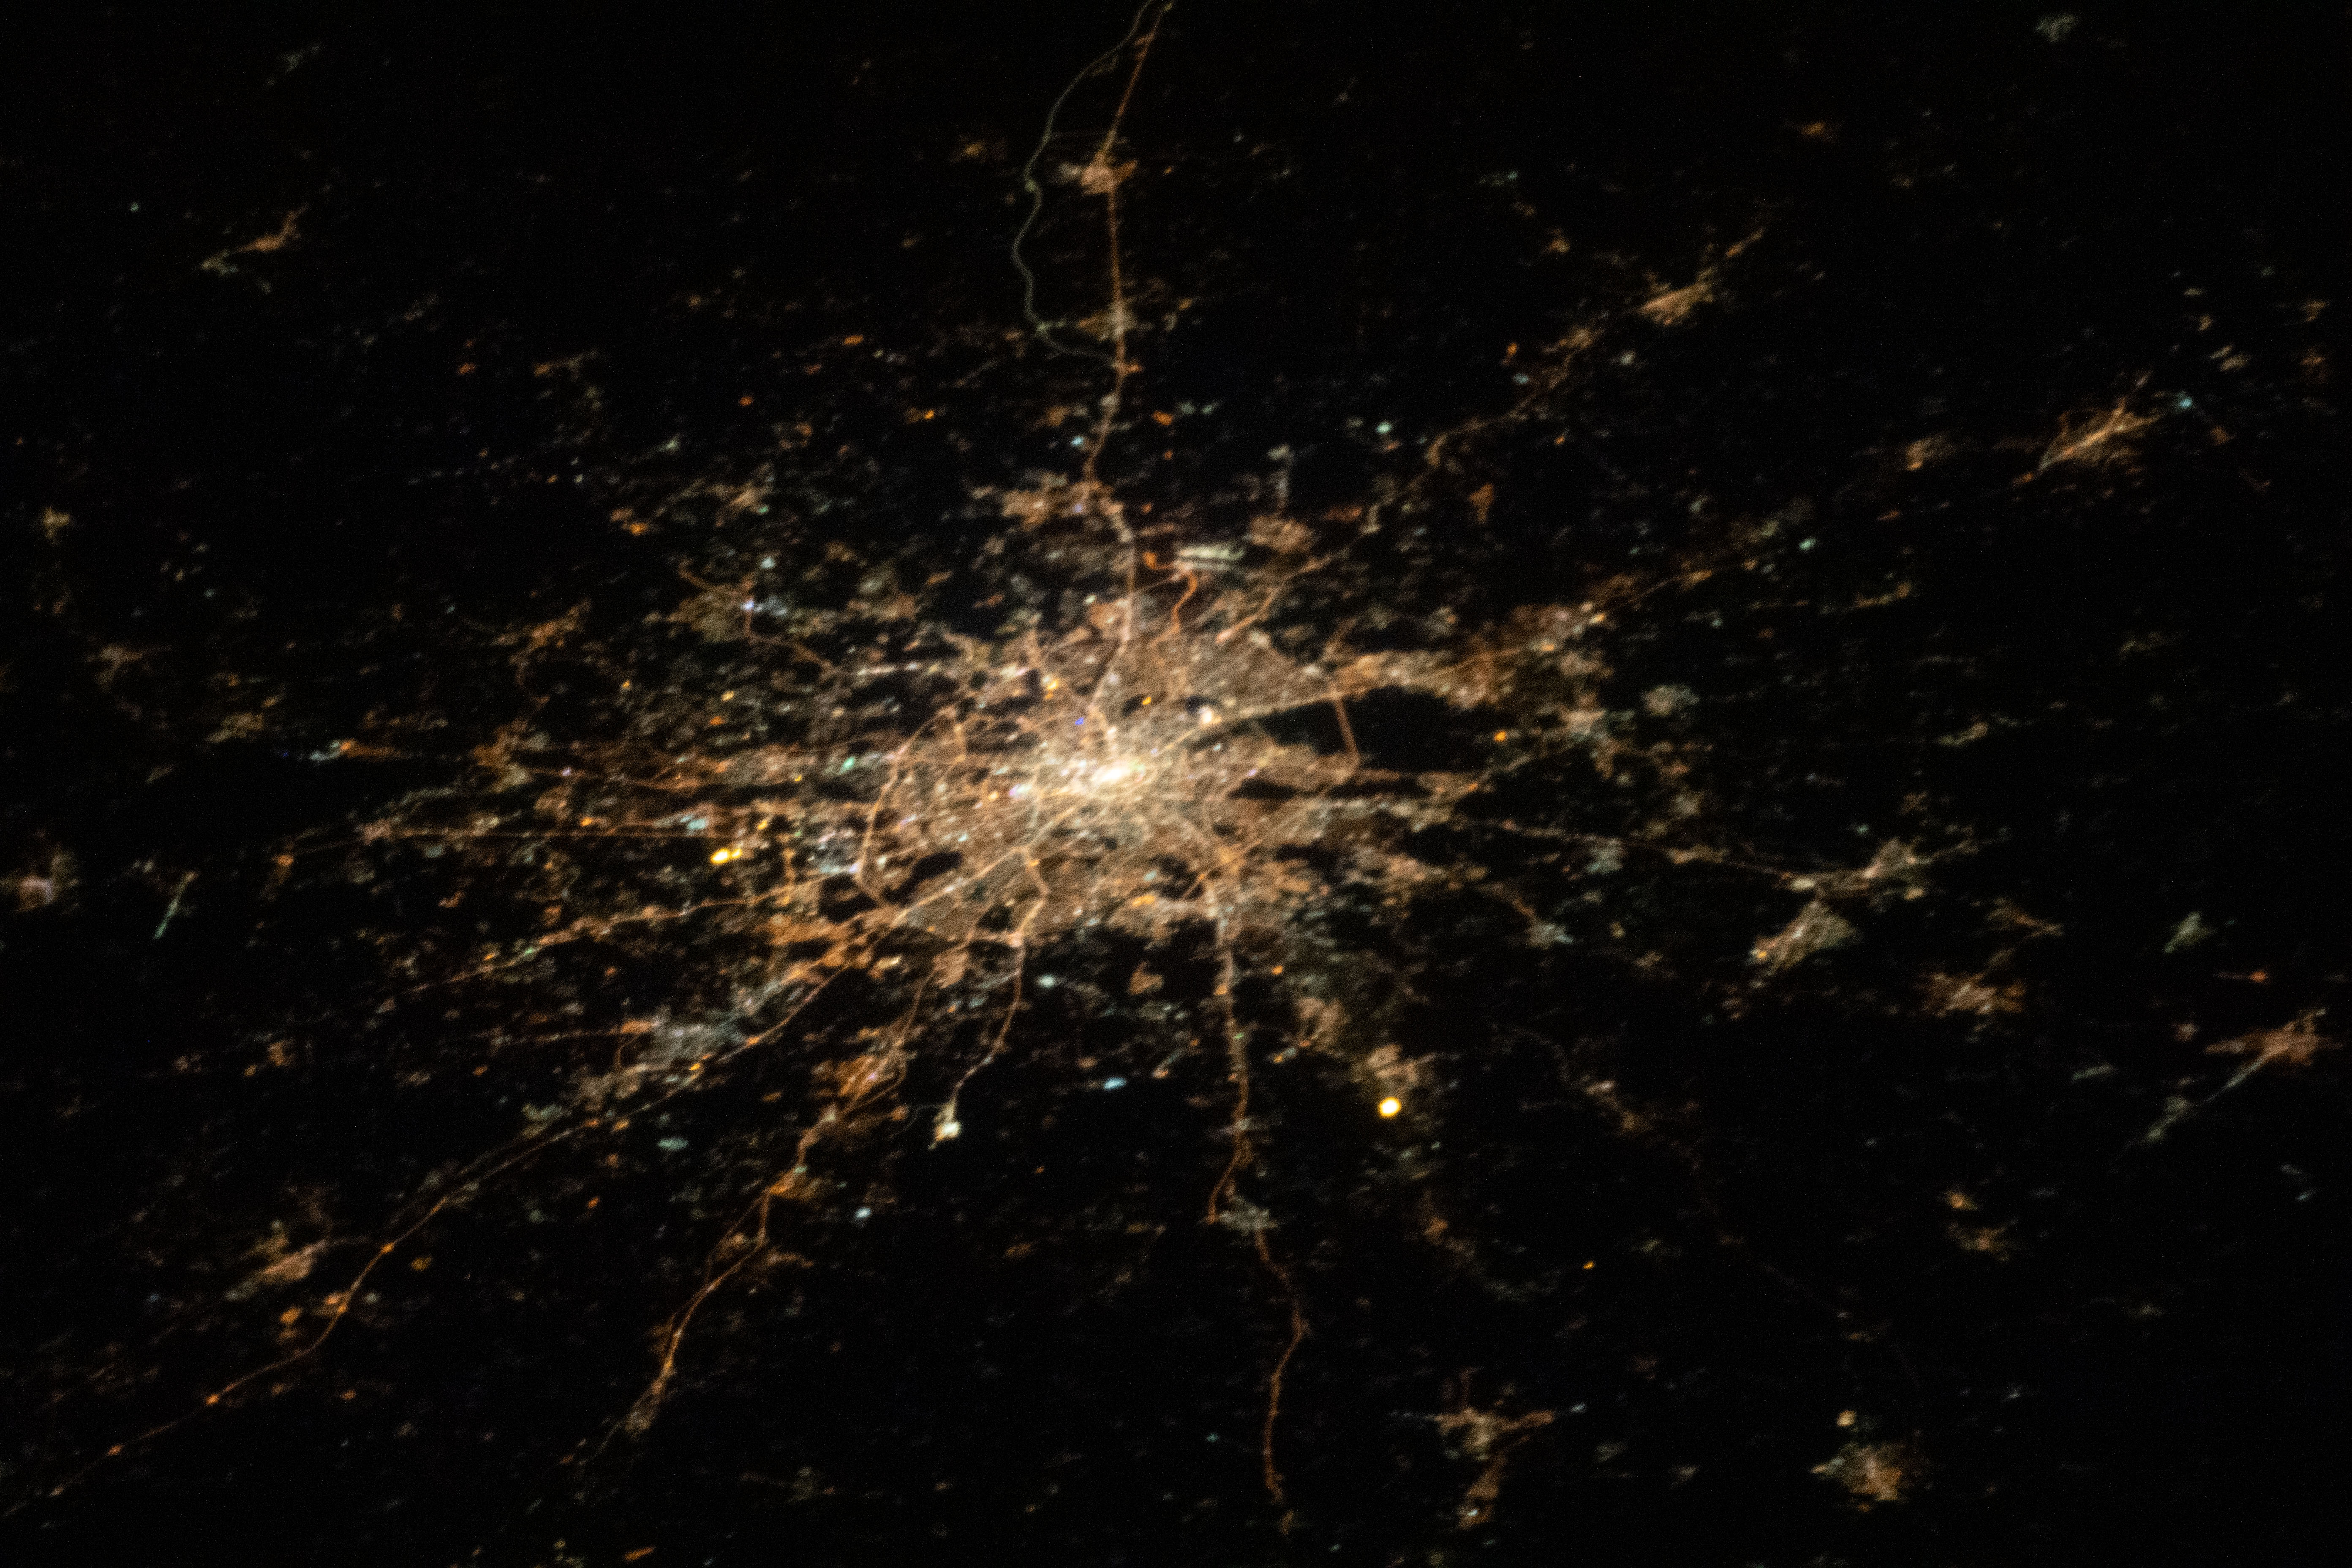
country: RUSSIAN FEDERATION
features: MOSCOW
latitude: 55.8
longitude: 37.6
